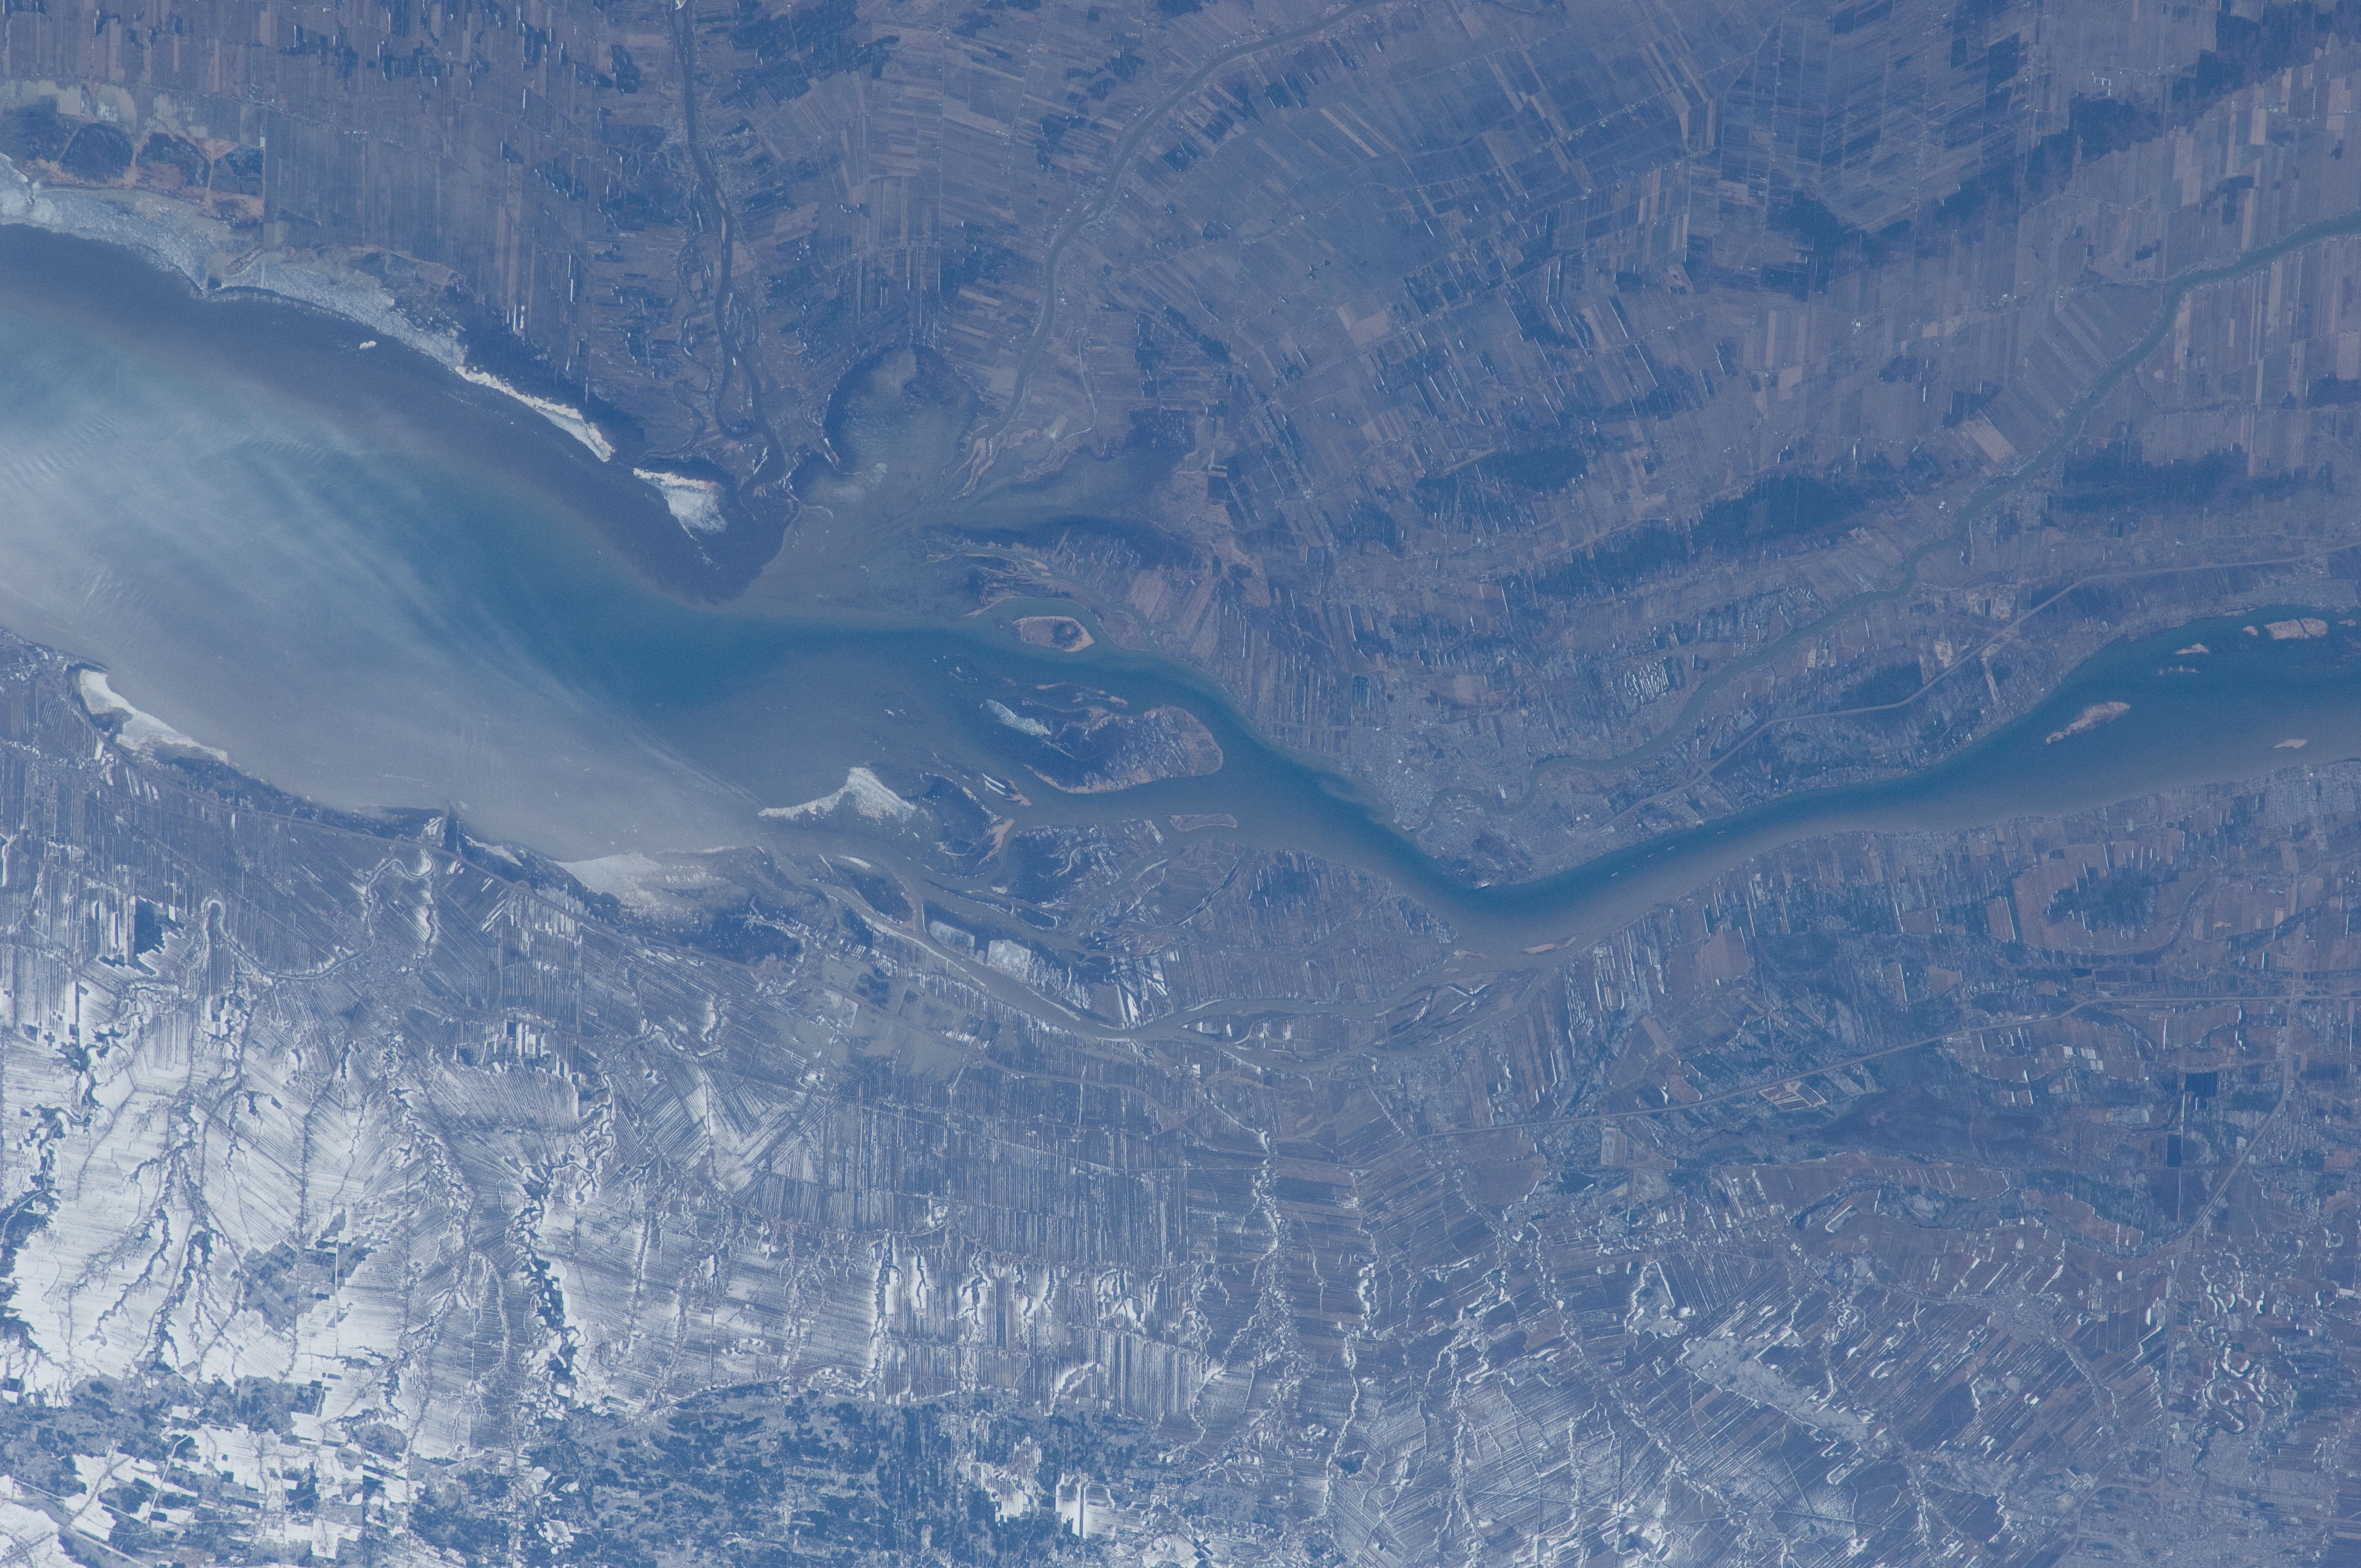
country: CANADA-Q
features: ST LAWRENCE R., ISLANDS, WETLANDS, EST., SOREL, AGR., FOR, SNOW COVER
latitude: 46.1
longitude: -73.1
